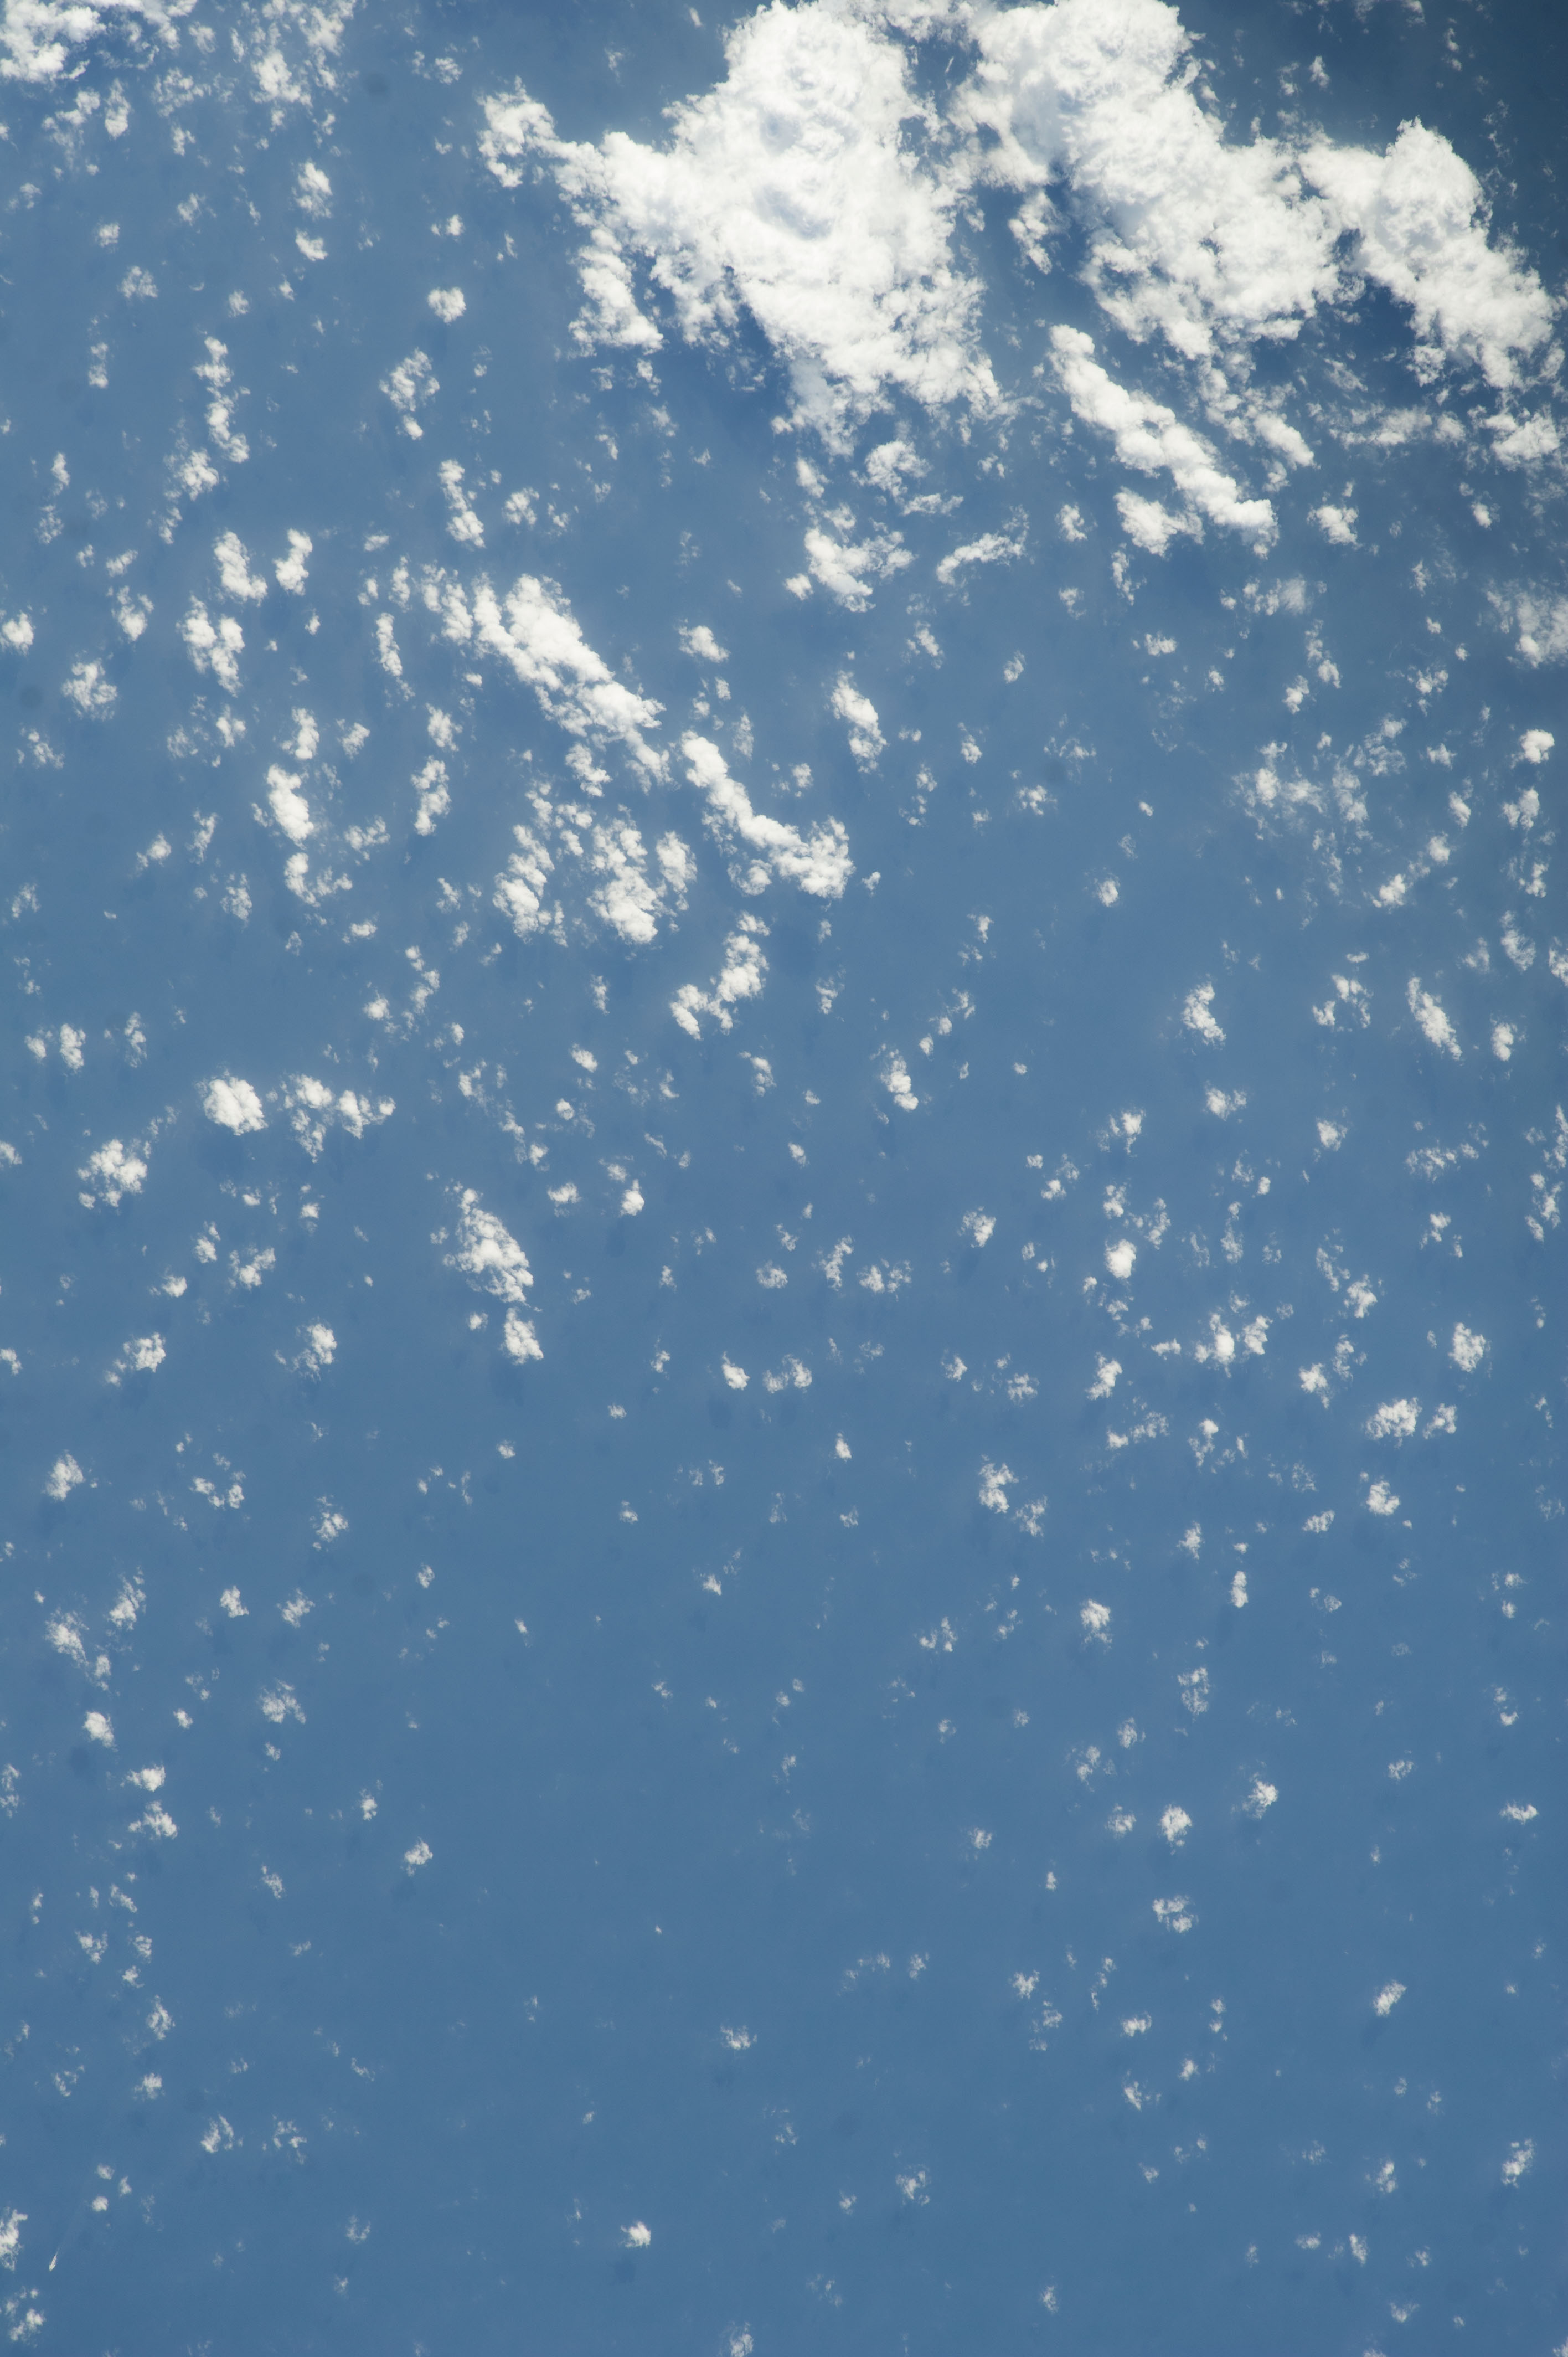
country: ANDAMAN SEA
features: SEA SURFACE, LOW CONVECTIVE CLOUD FIELD
